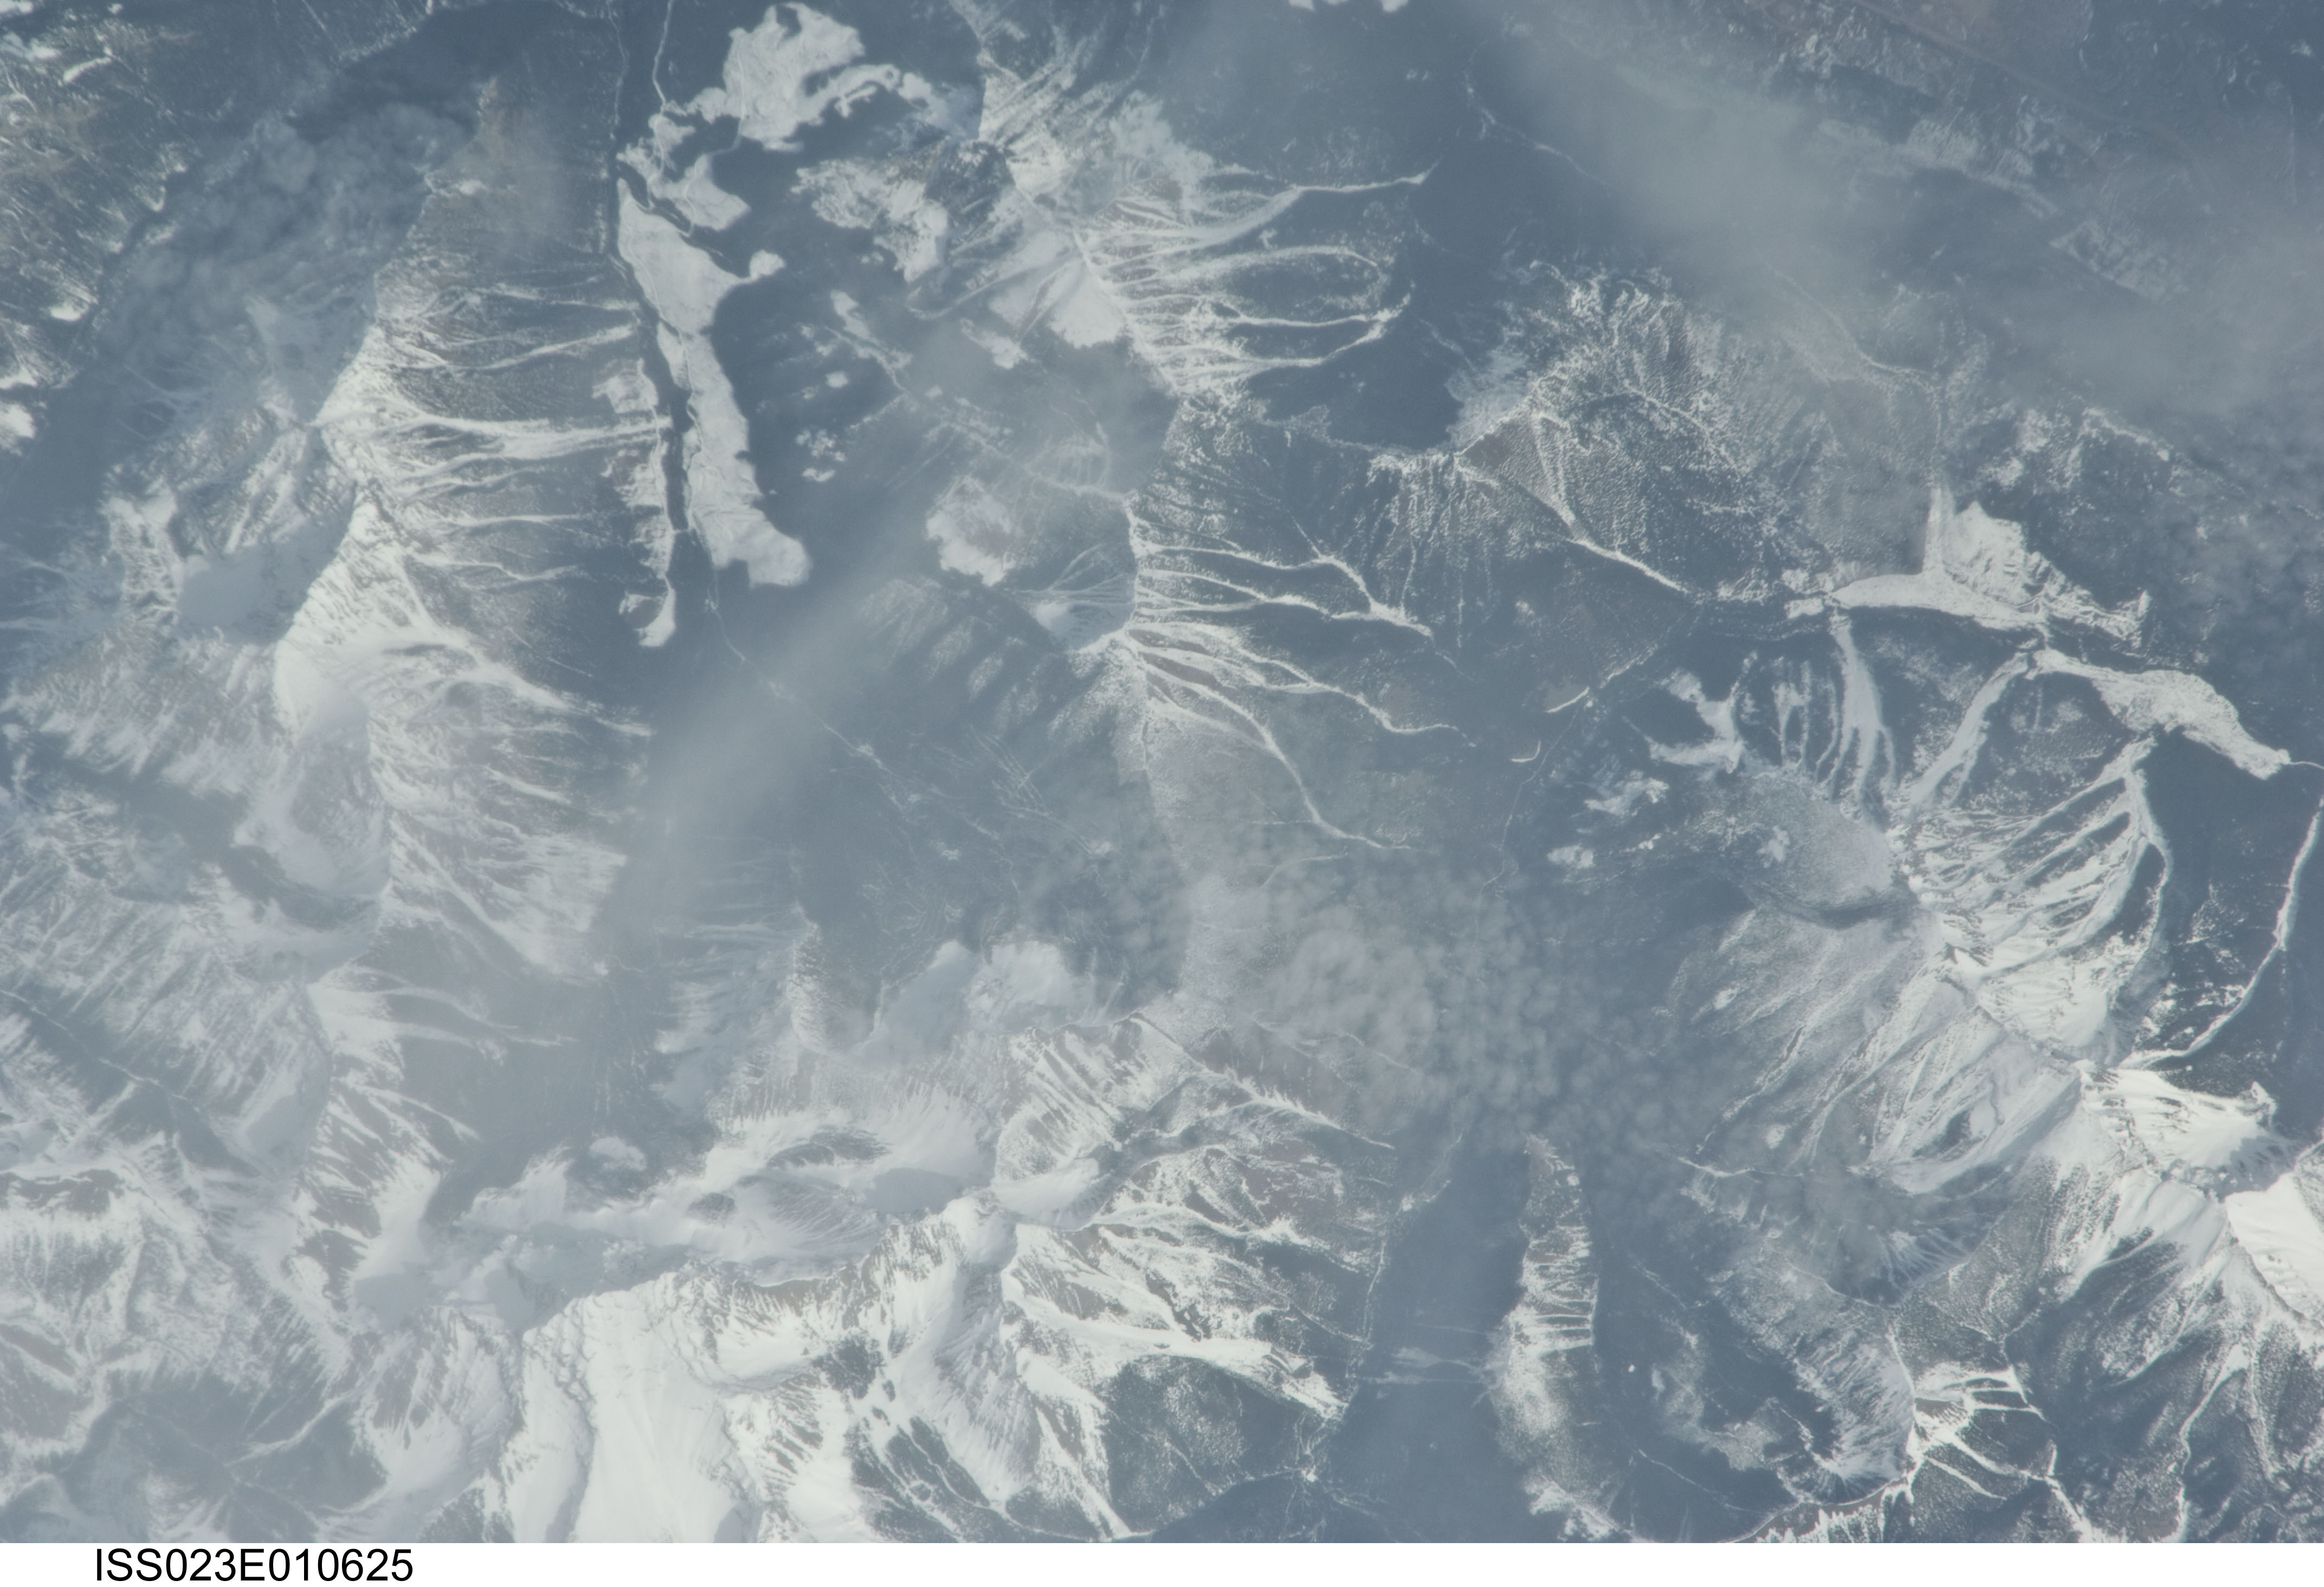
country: CANADA-BC
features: ROCKY MTS., PHILLIPS PK., SNOW, FOREST
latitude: 50.0
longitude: -115.0
